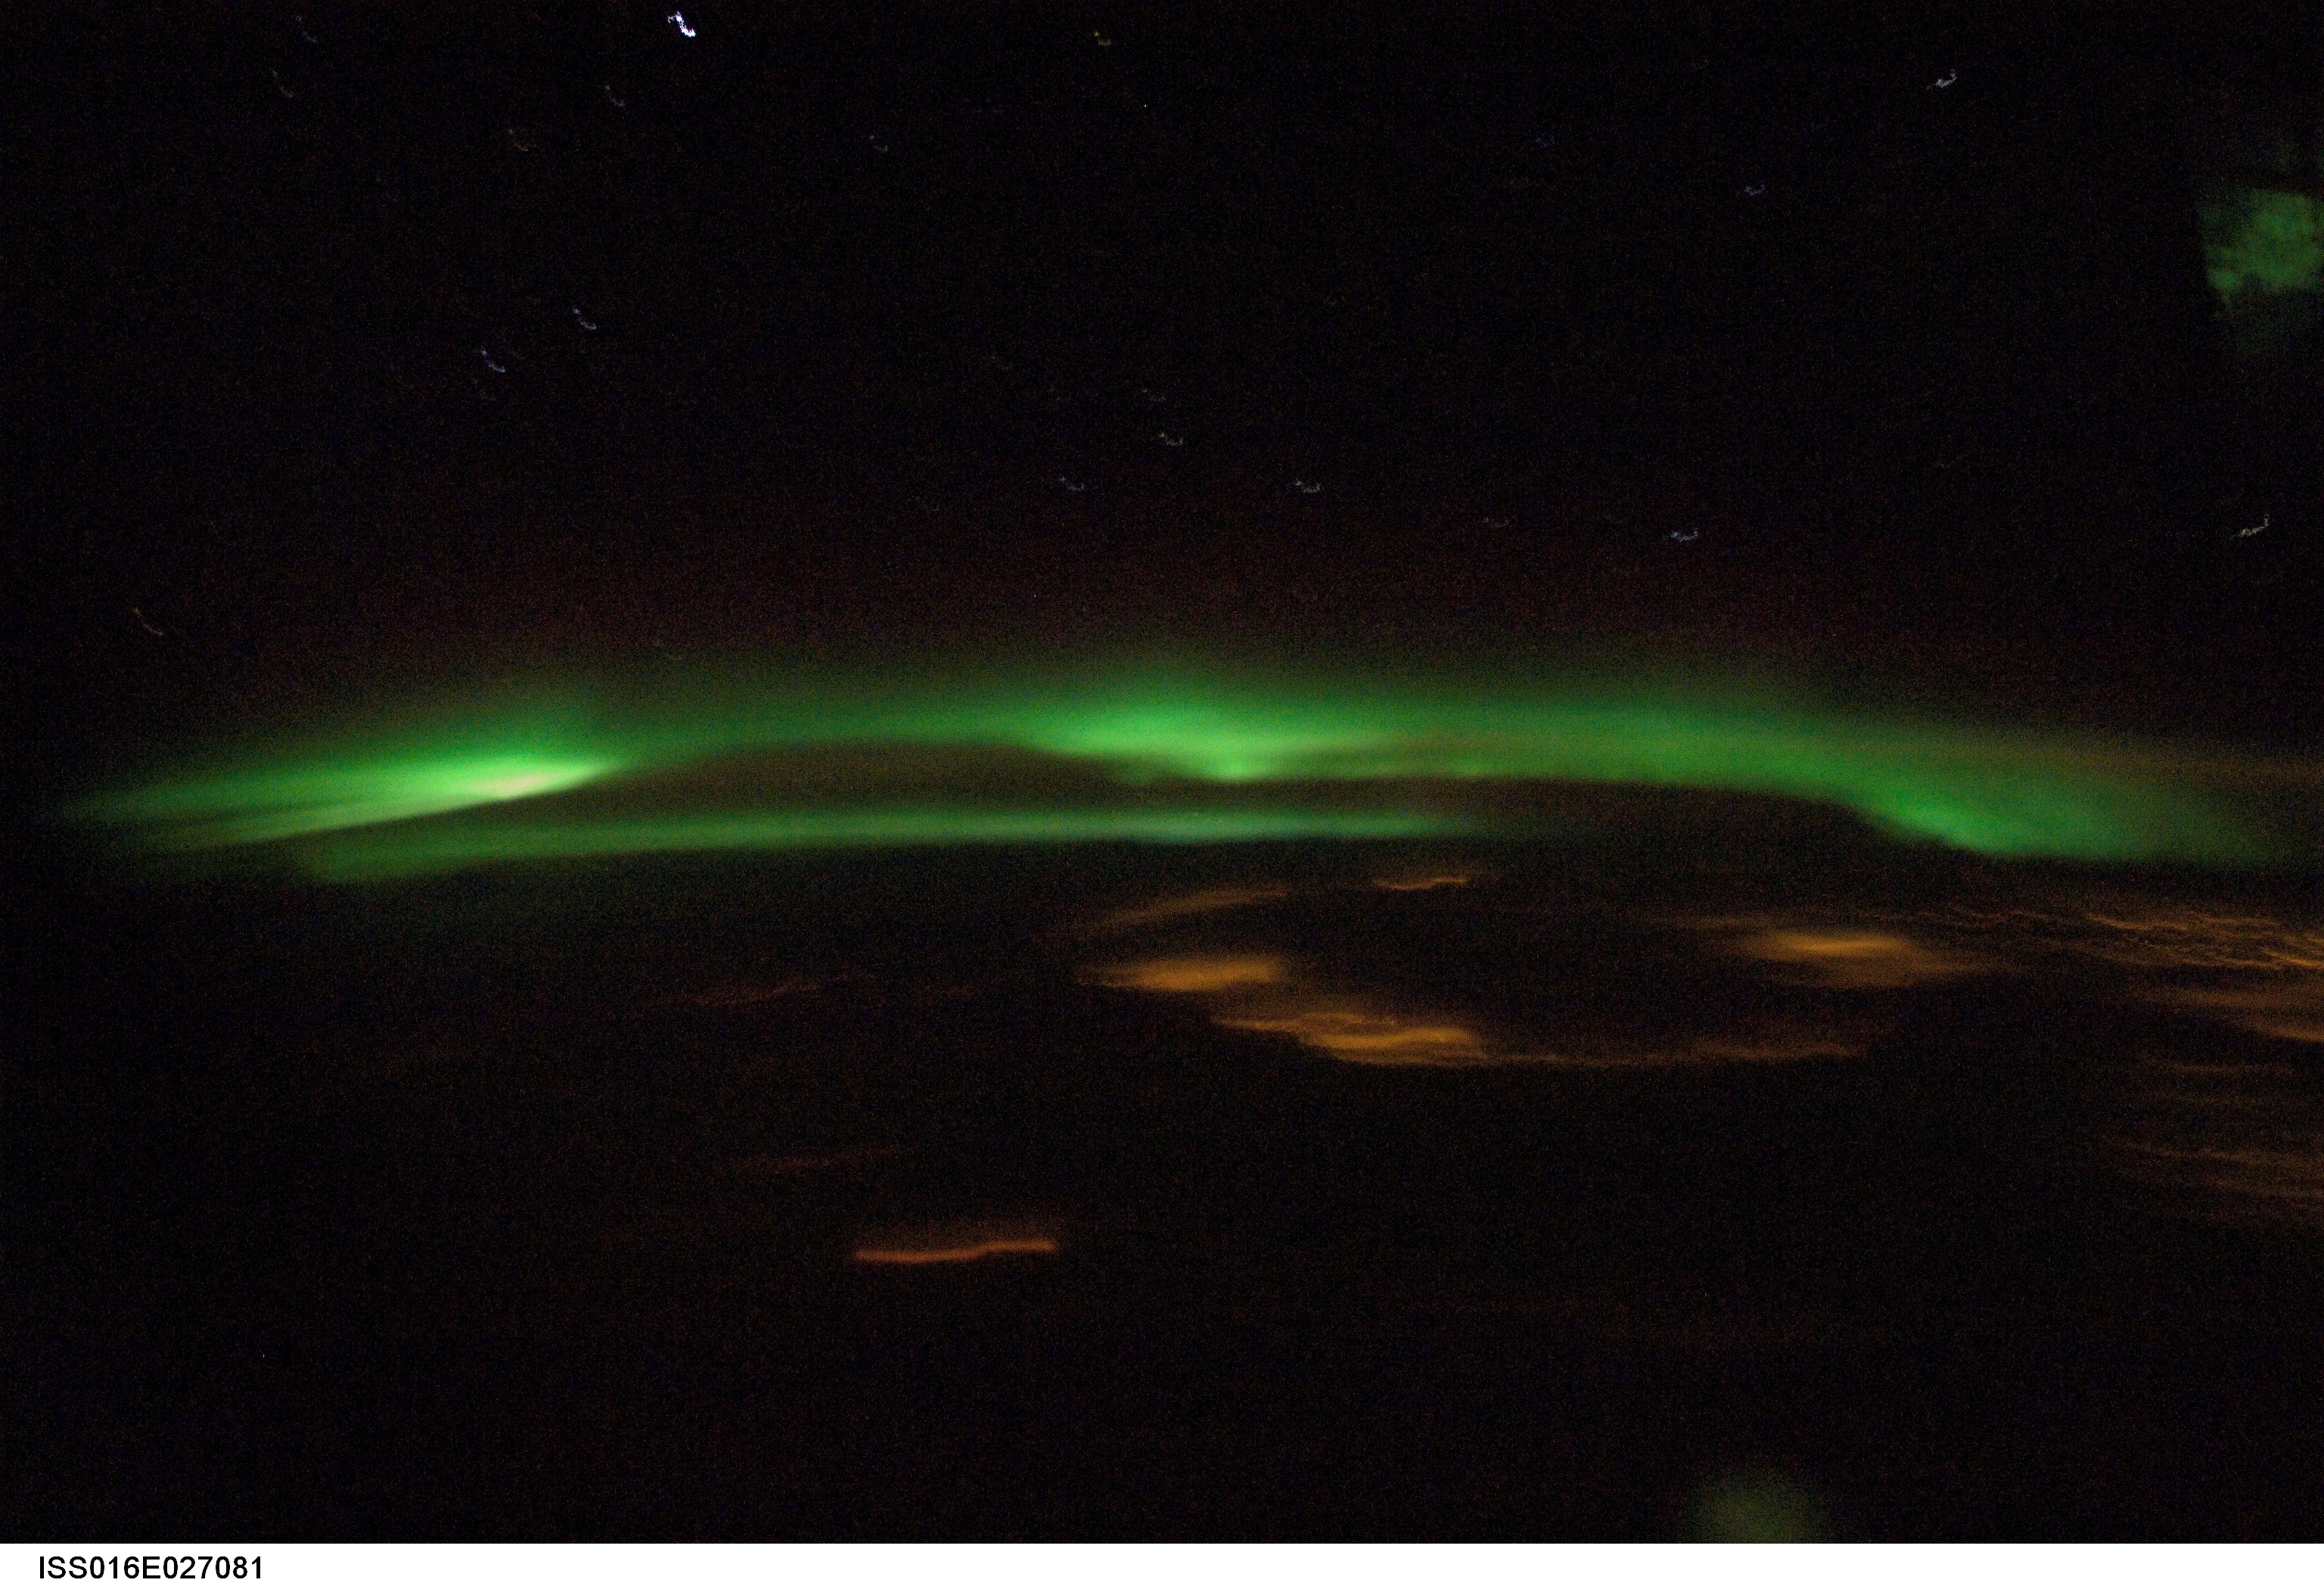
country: EUROPE
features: PAN-AURORA BOREALIS, EUROPE
